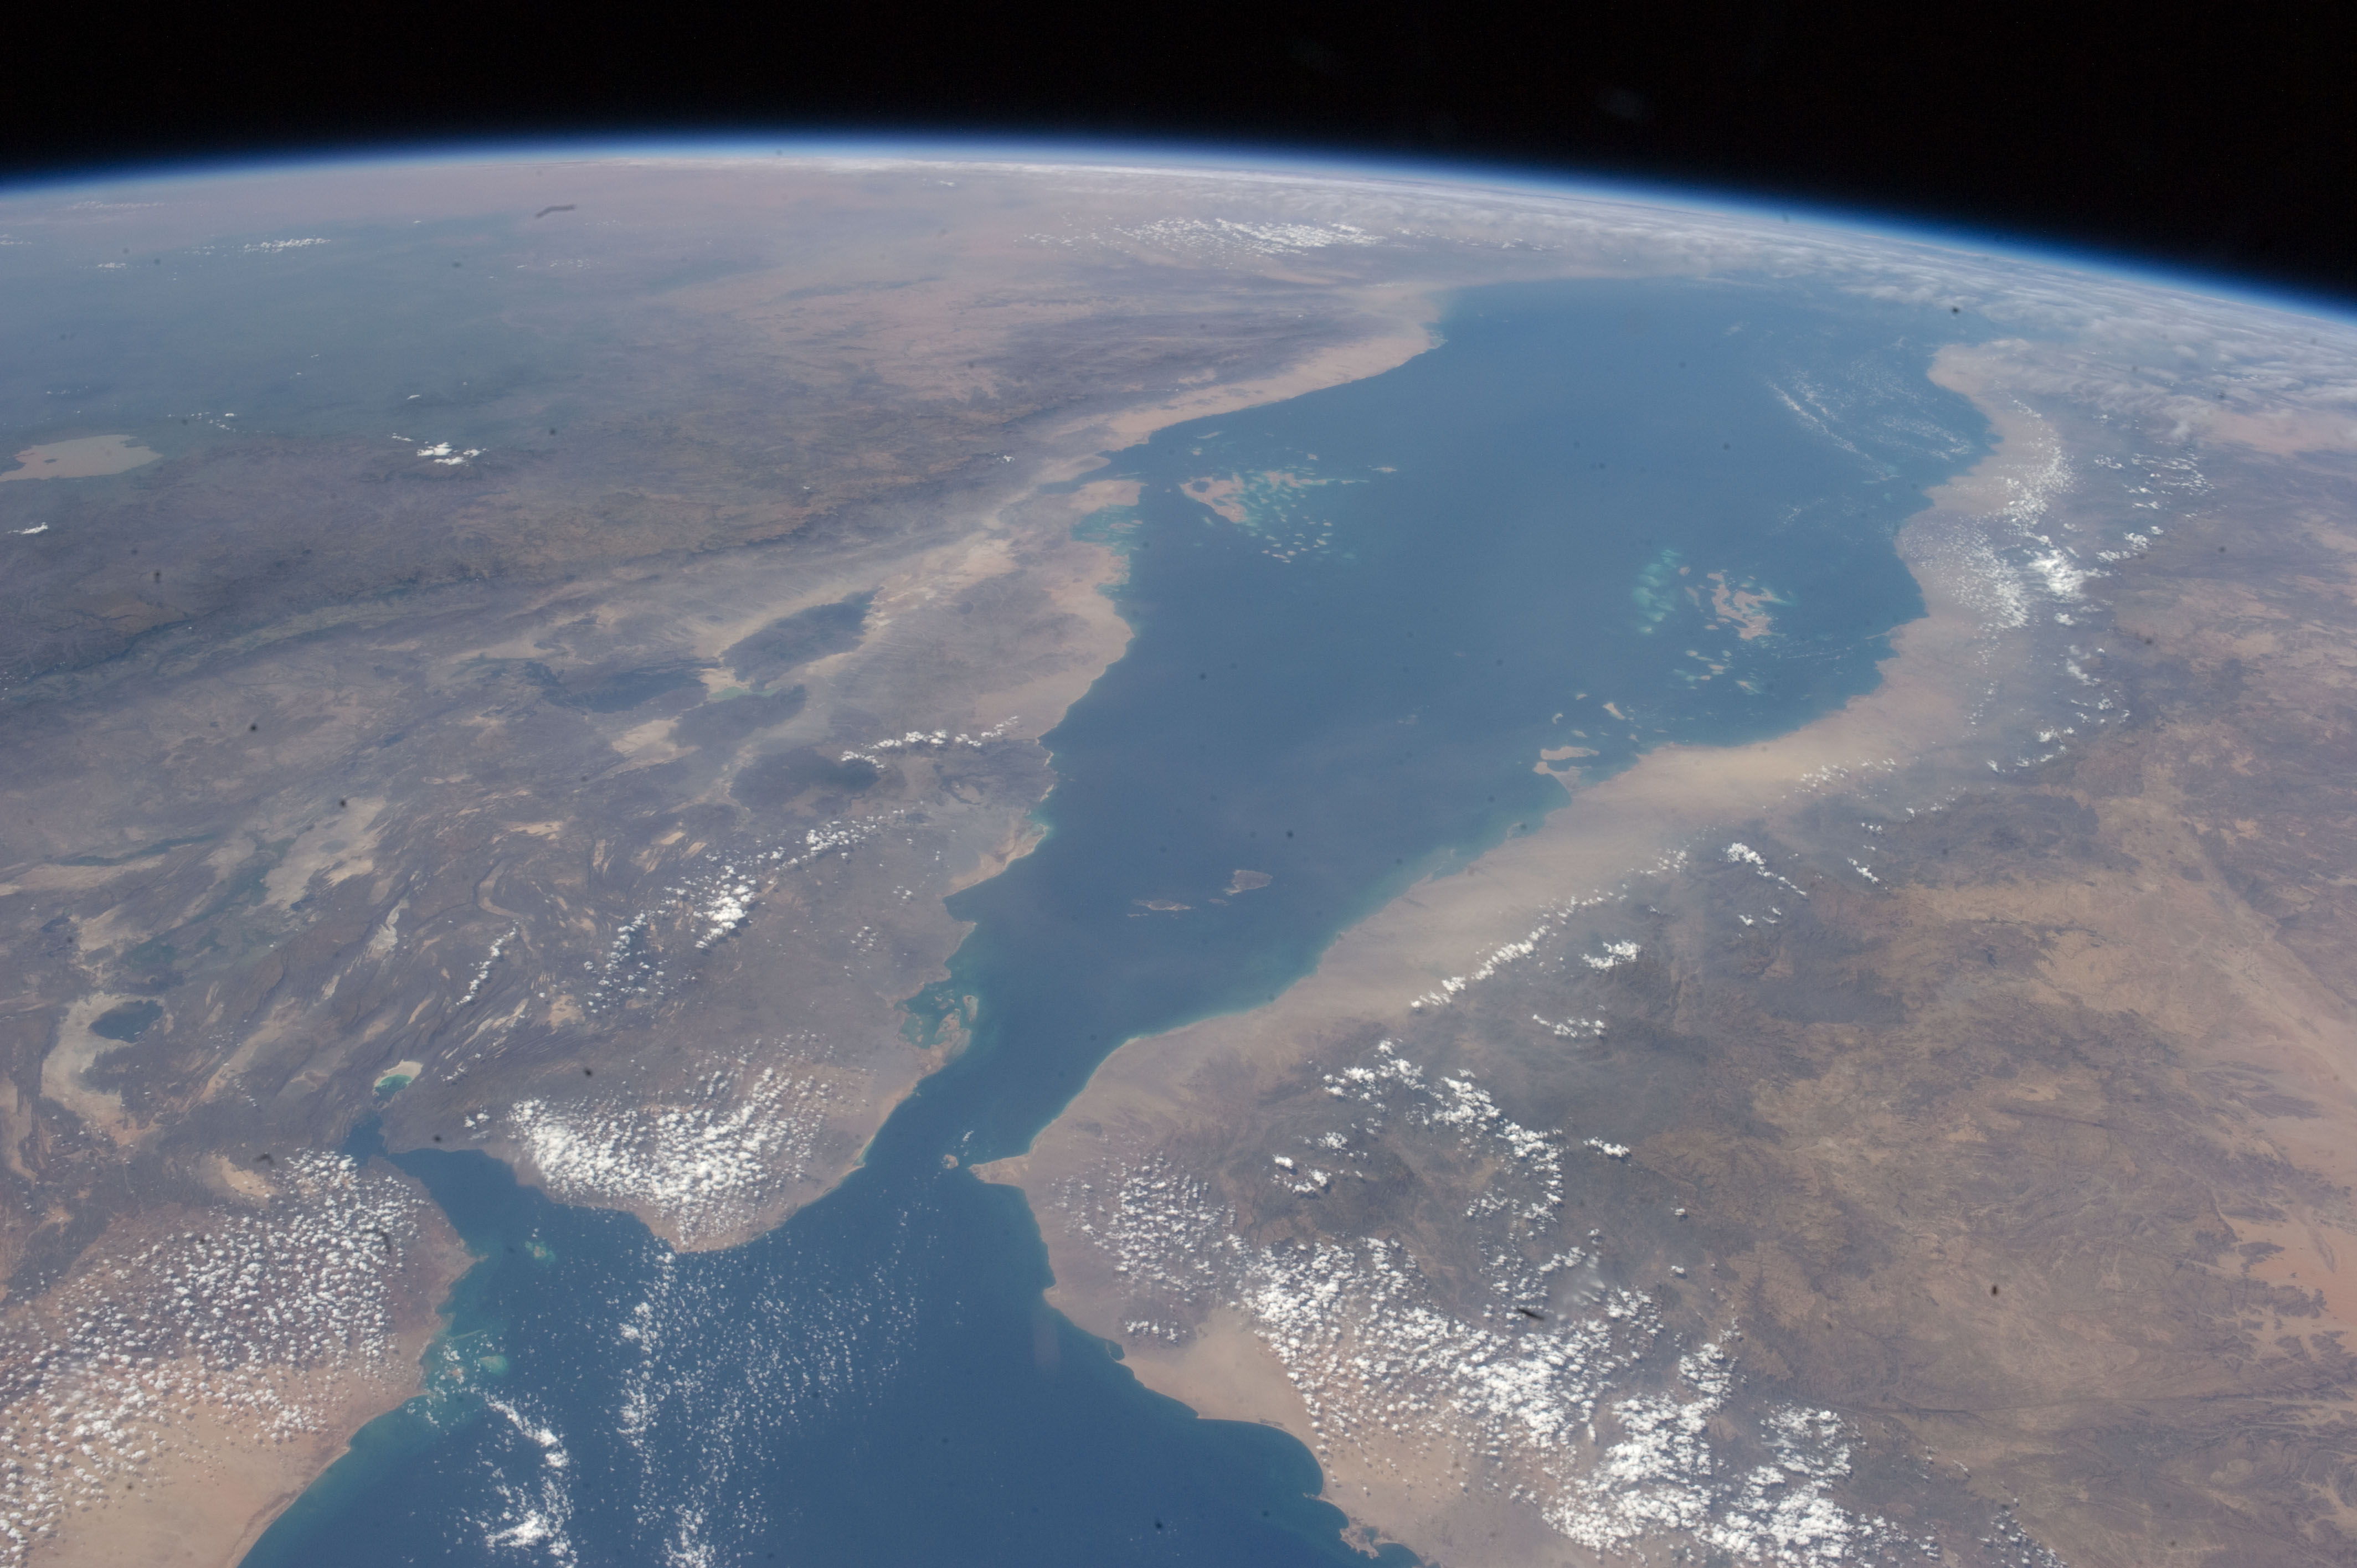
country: ERITREA
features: PAN-RED SEA, AFAR, YEMEN, ETHIOPIA, HAZE
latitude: 15.0
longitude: 42.0
